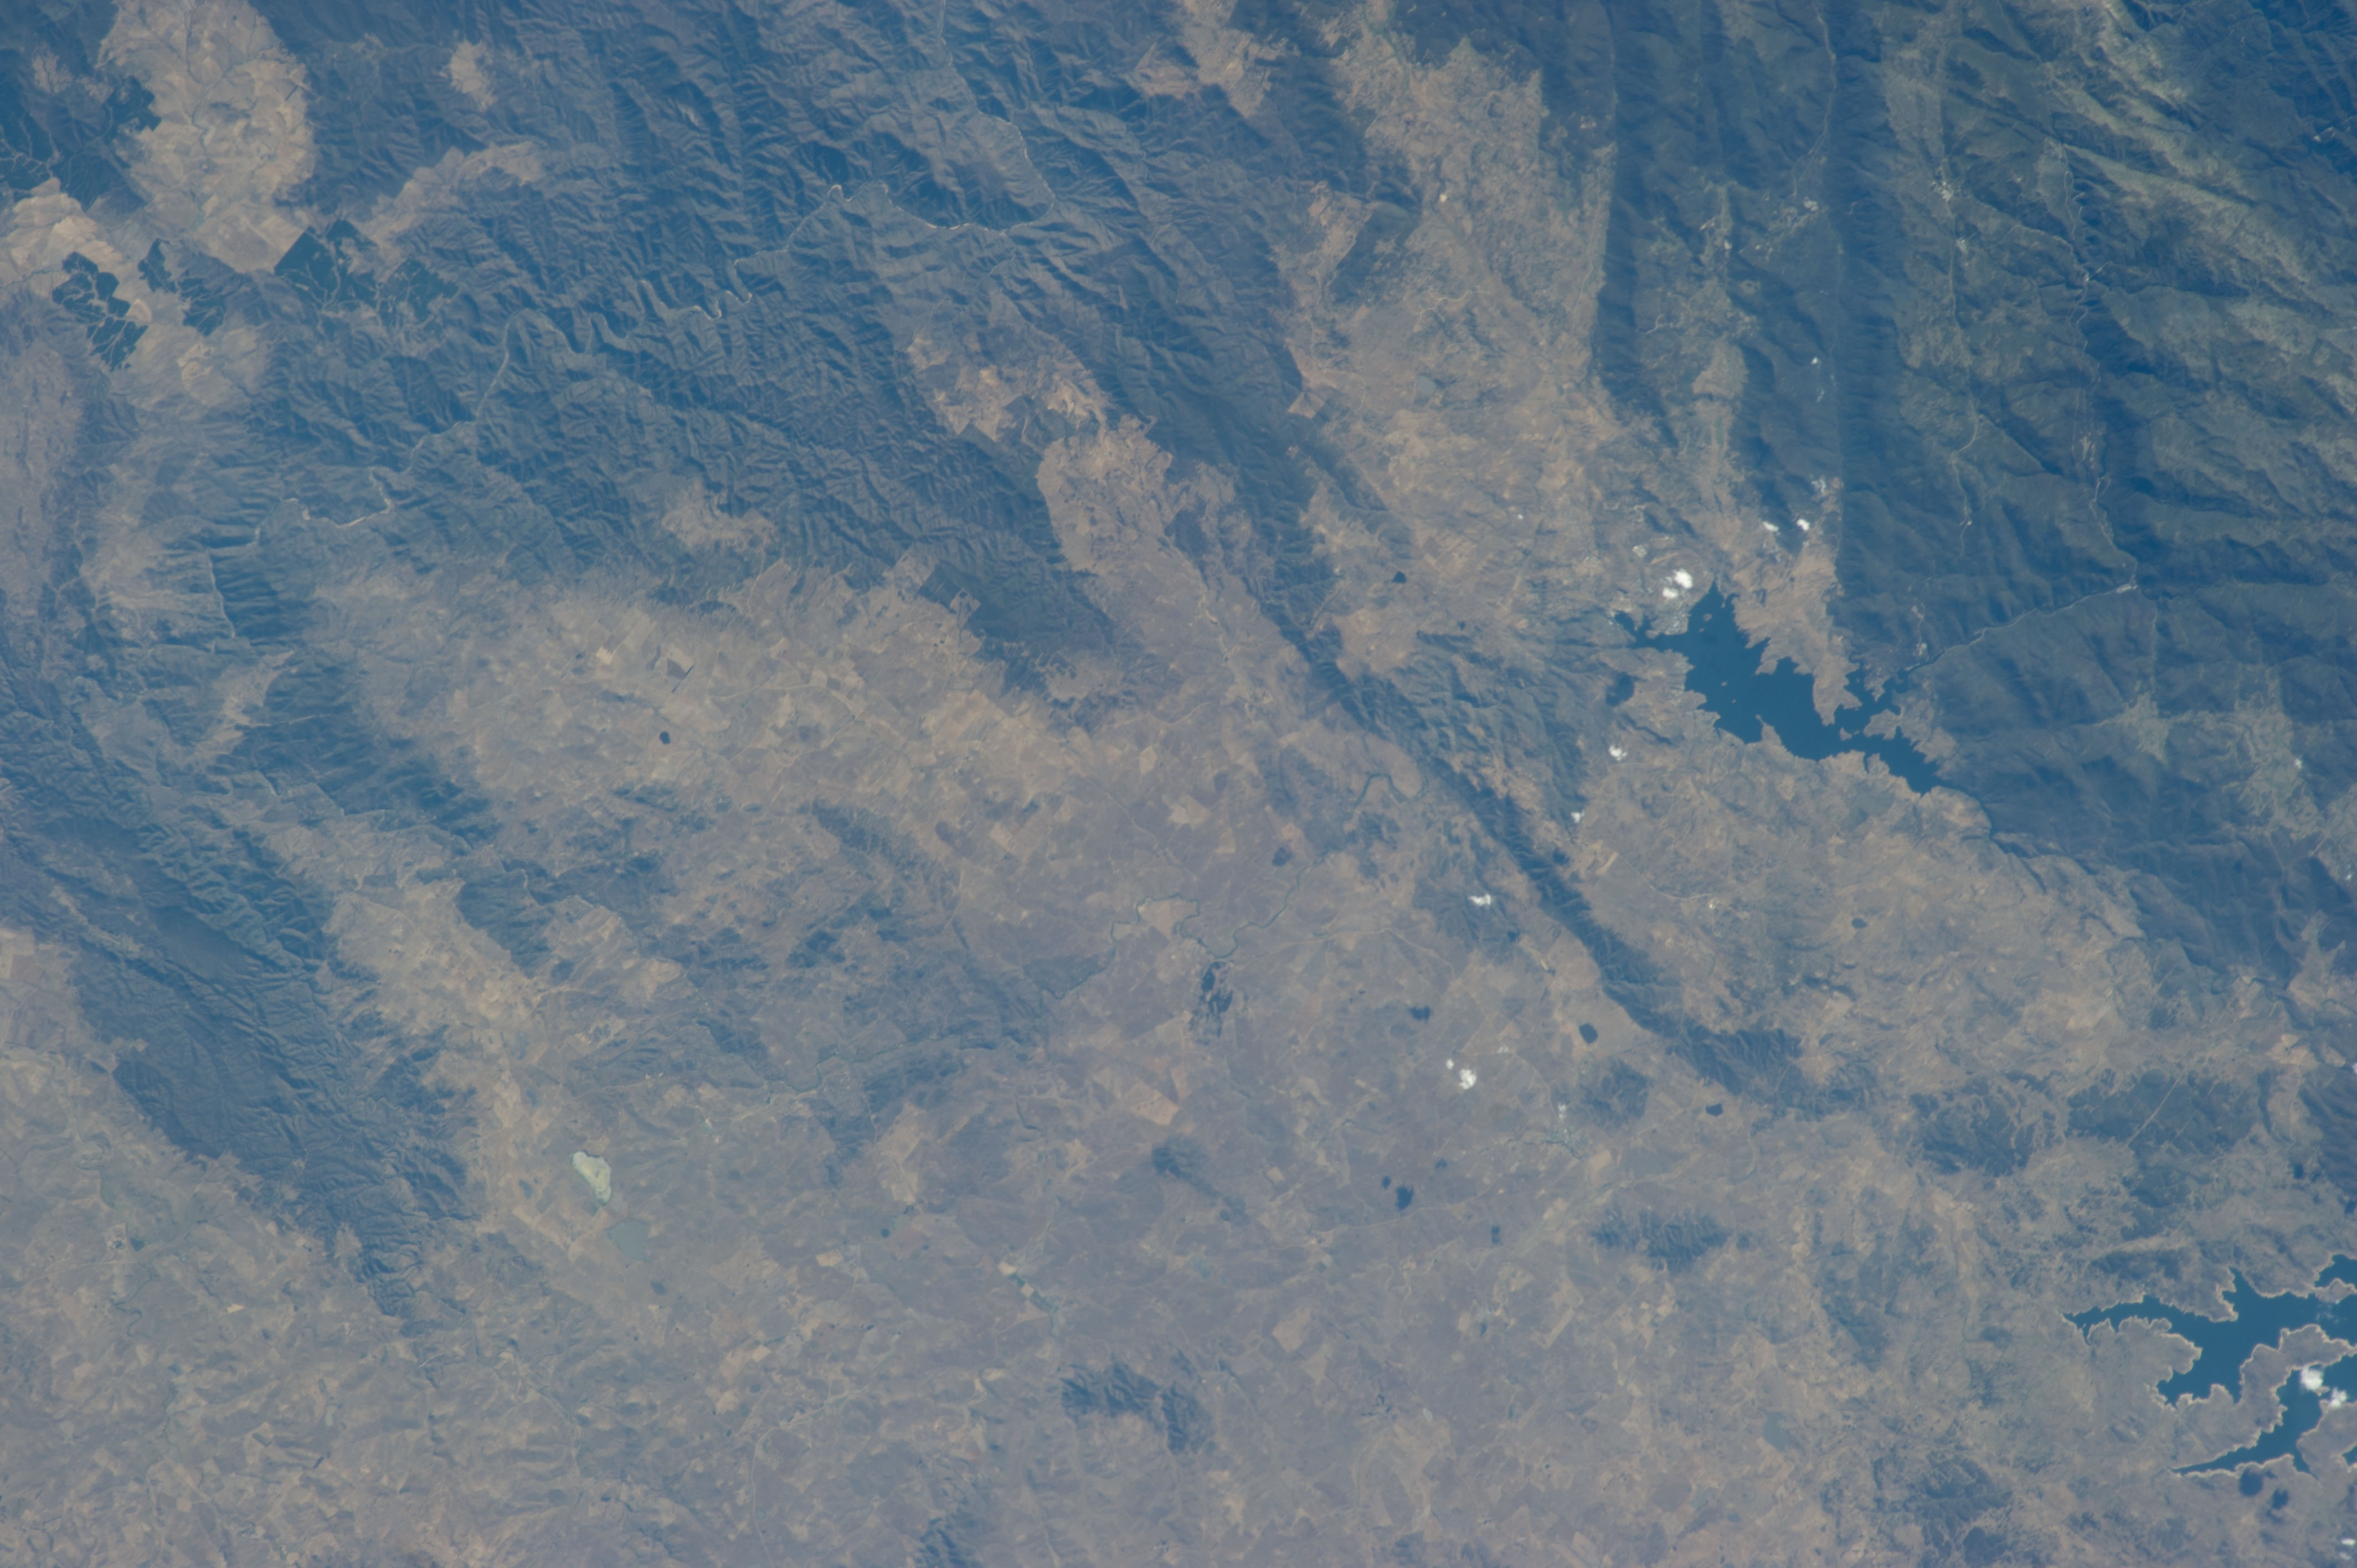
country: AUSTRALIA-NSW
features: AUSTRALIAN ALPS MTS., L. EUCUMBENE, L. JINDABYNE
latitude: -36.5
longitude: 149.0
